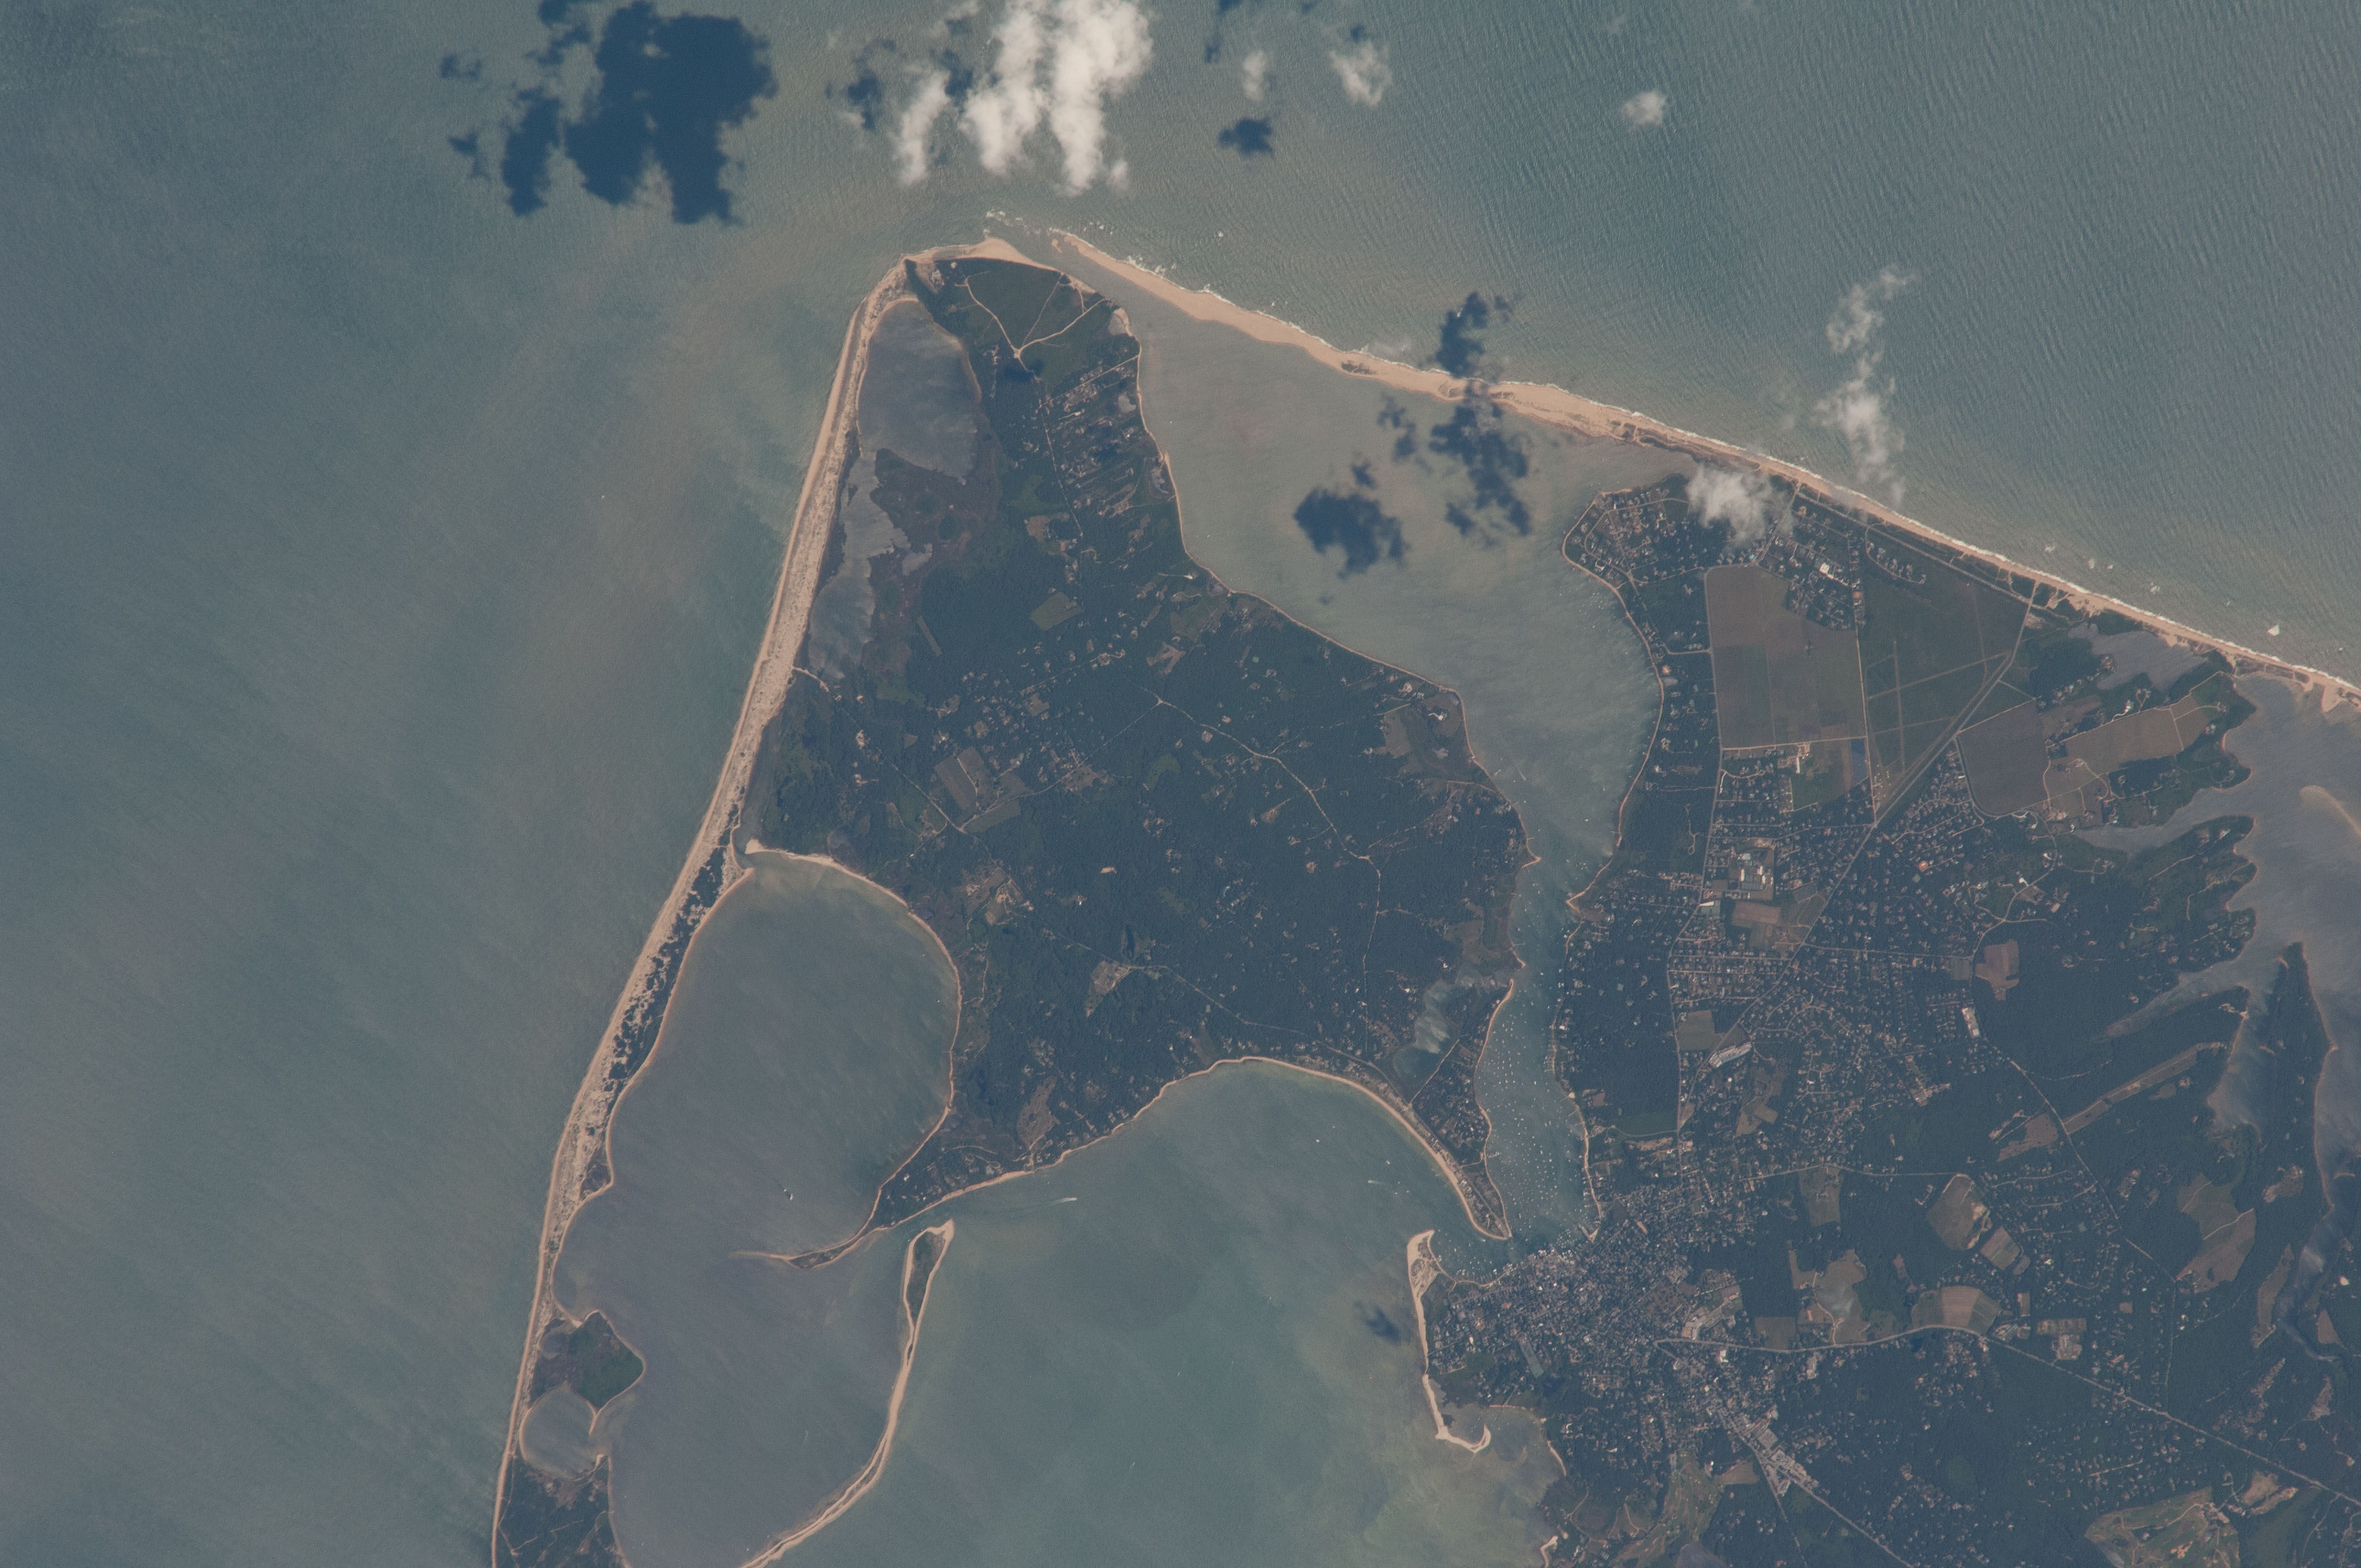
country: USA-MASSACHUSETTS
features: CHAPPAQUIDDICK I., EDGARTOWN, CAPE PAGE B., KATAMA B., EDGARTOWN HARBOR
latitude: 41.4
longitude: -70.5
